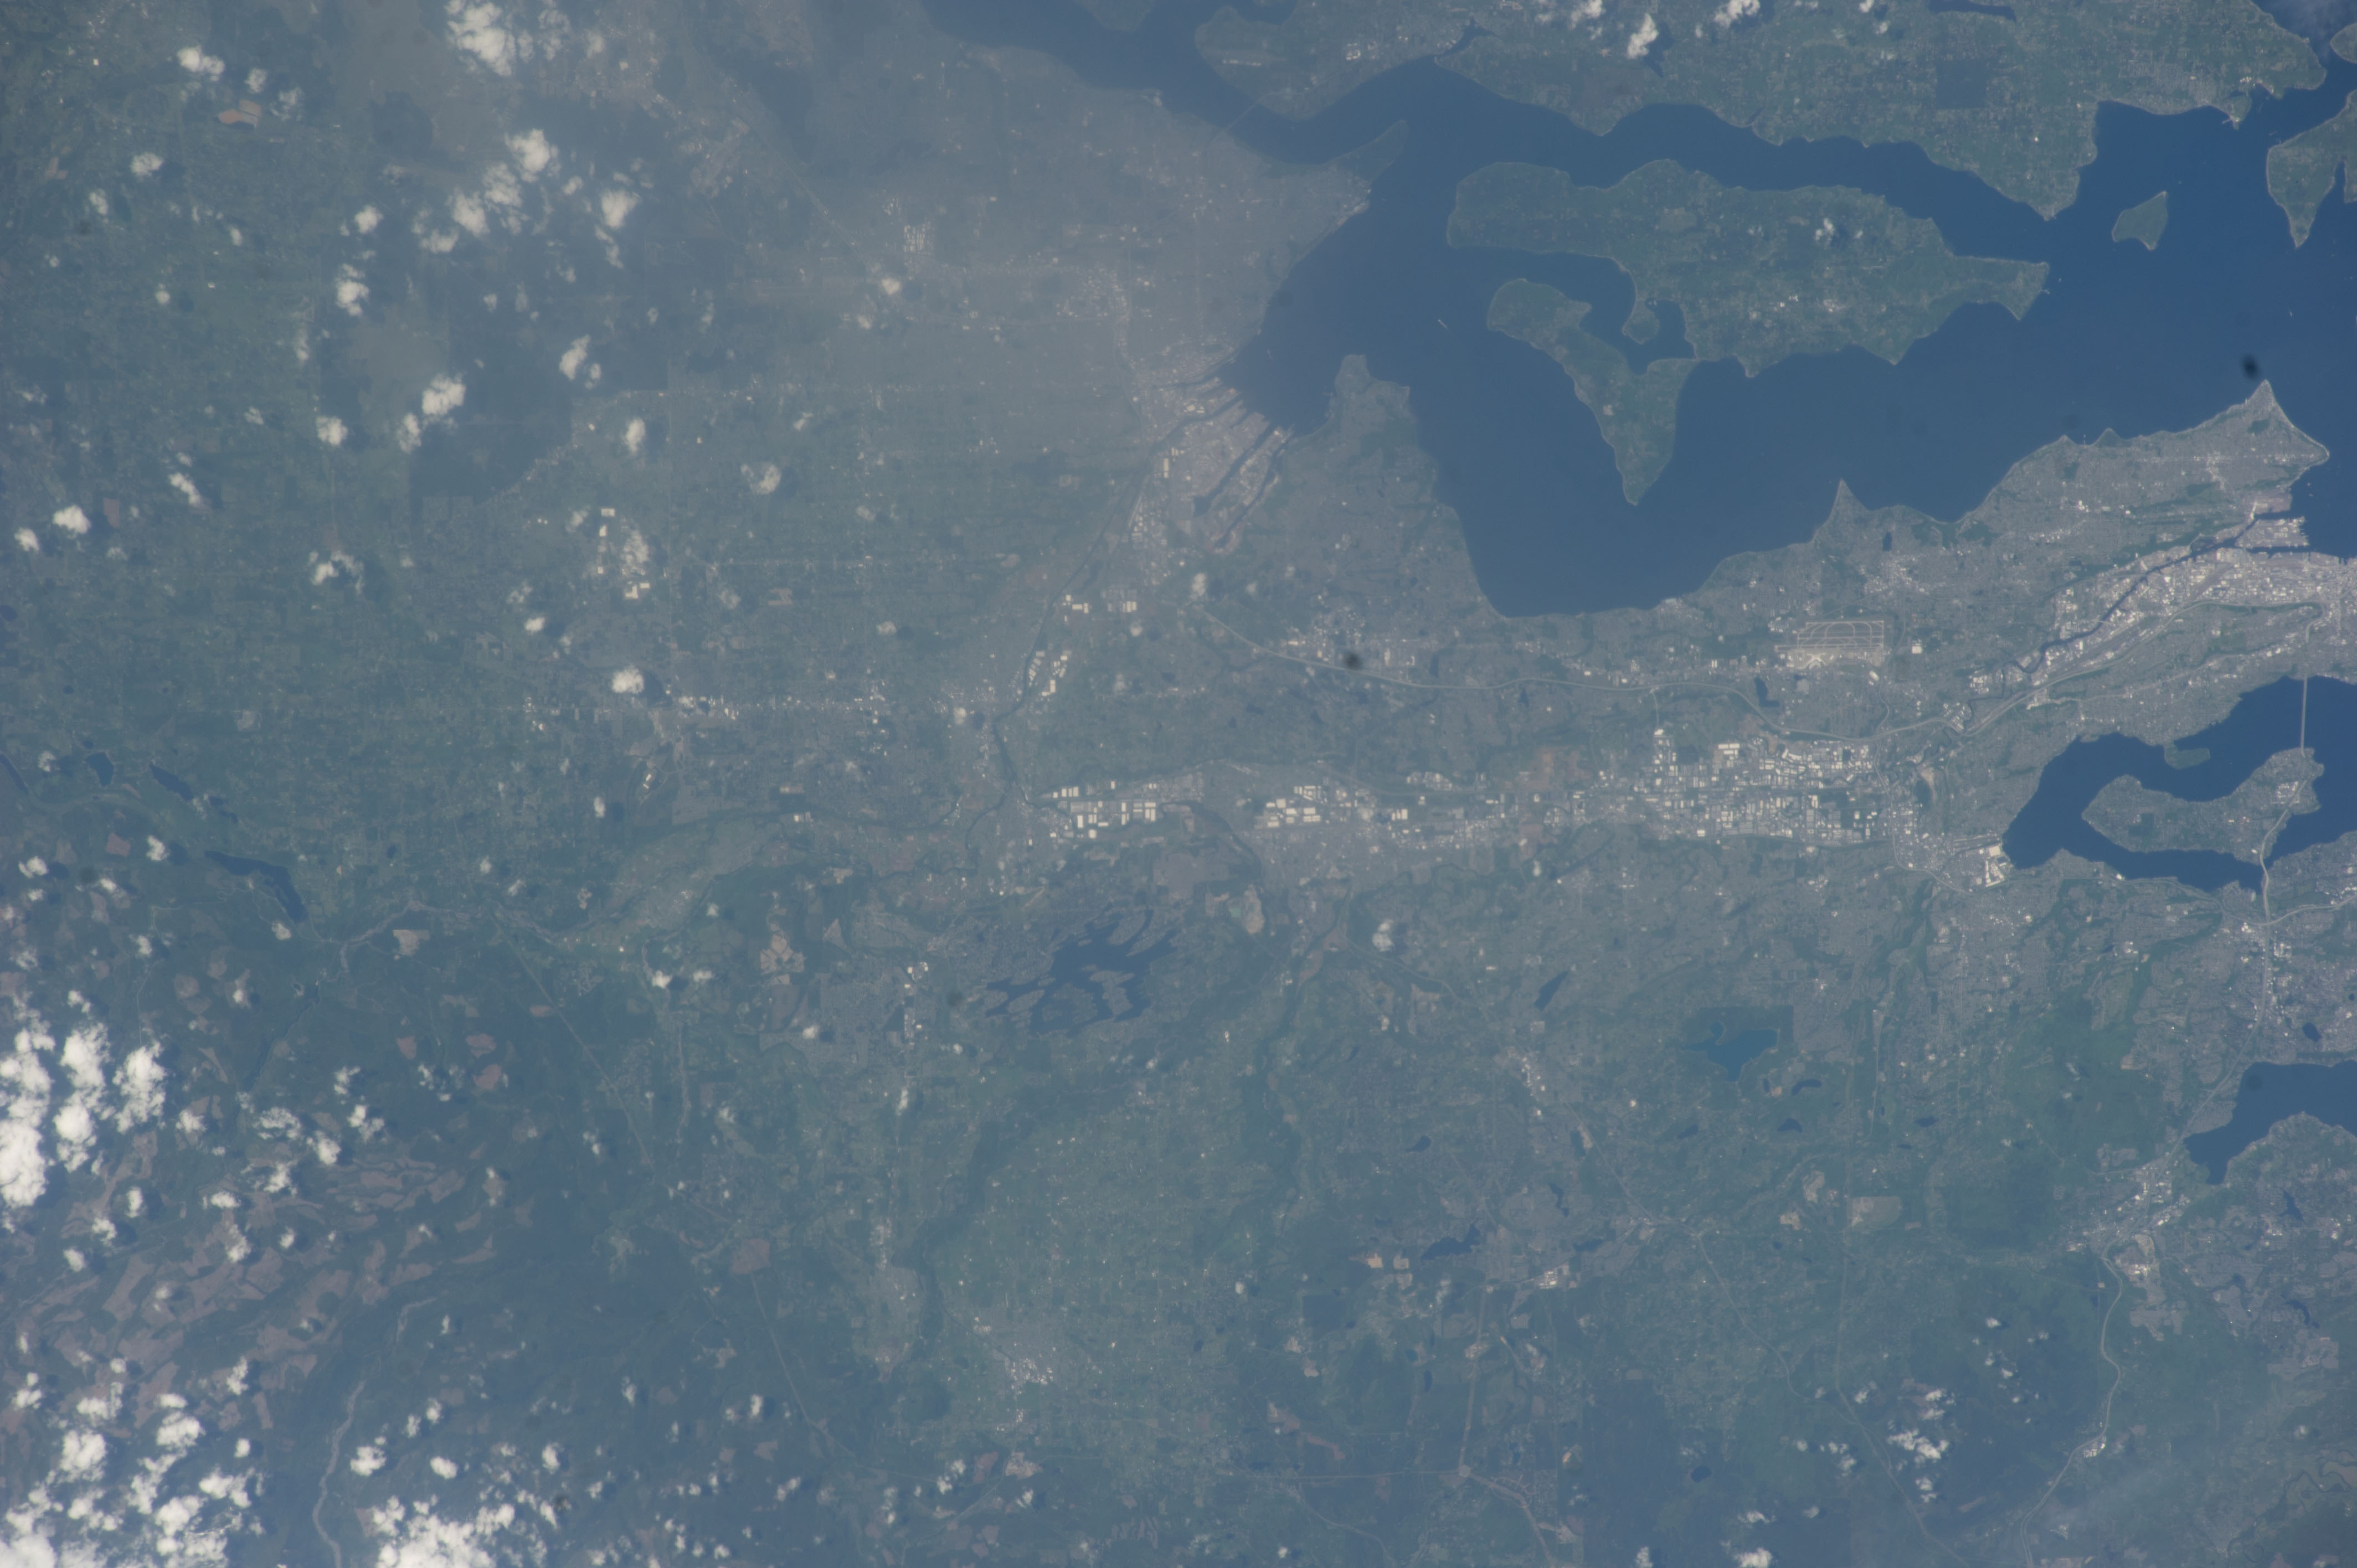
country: USA-WASHINGTON
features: DUPONT, TACOMA, MAURY ISLAND, VASHON ISLAND, COMMENCEMENT BAY, LAKE TAPPS, LAKE KAPOWSIN
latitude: 47.2
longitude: -122.2
